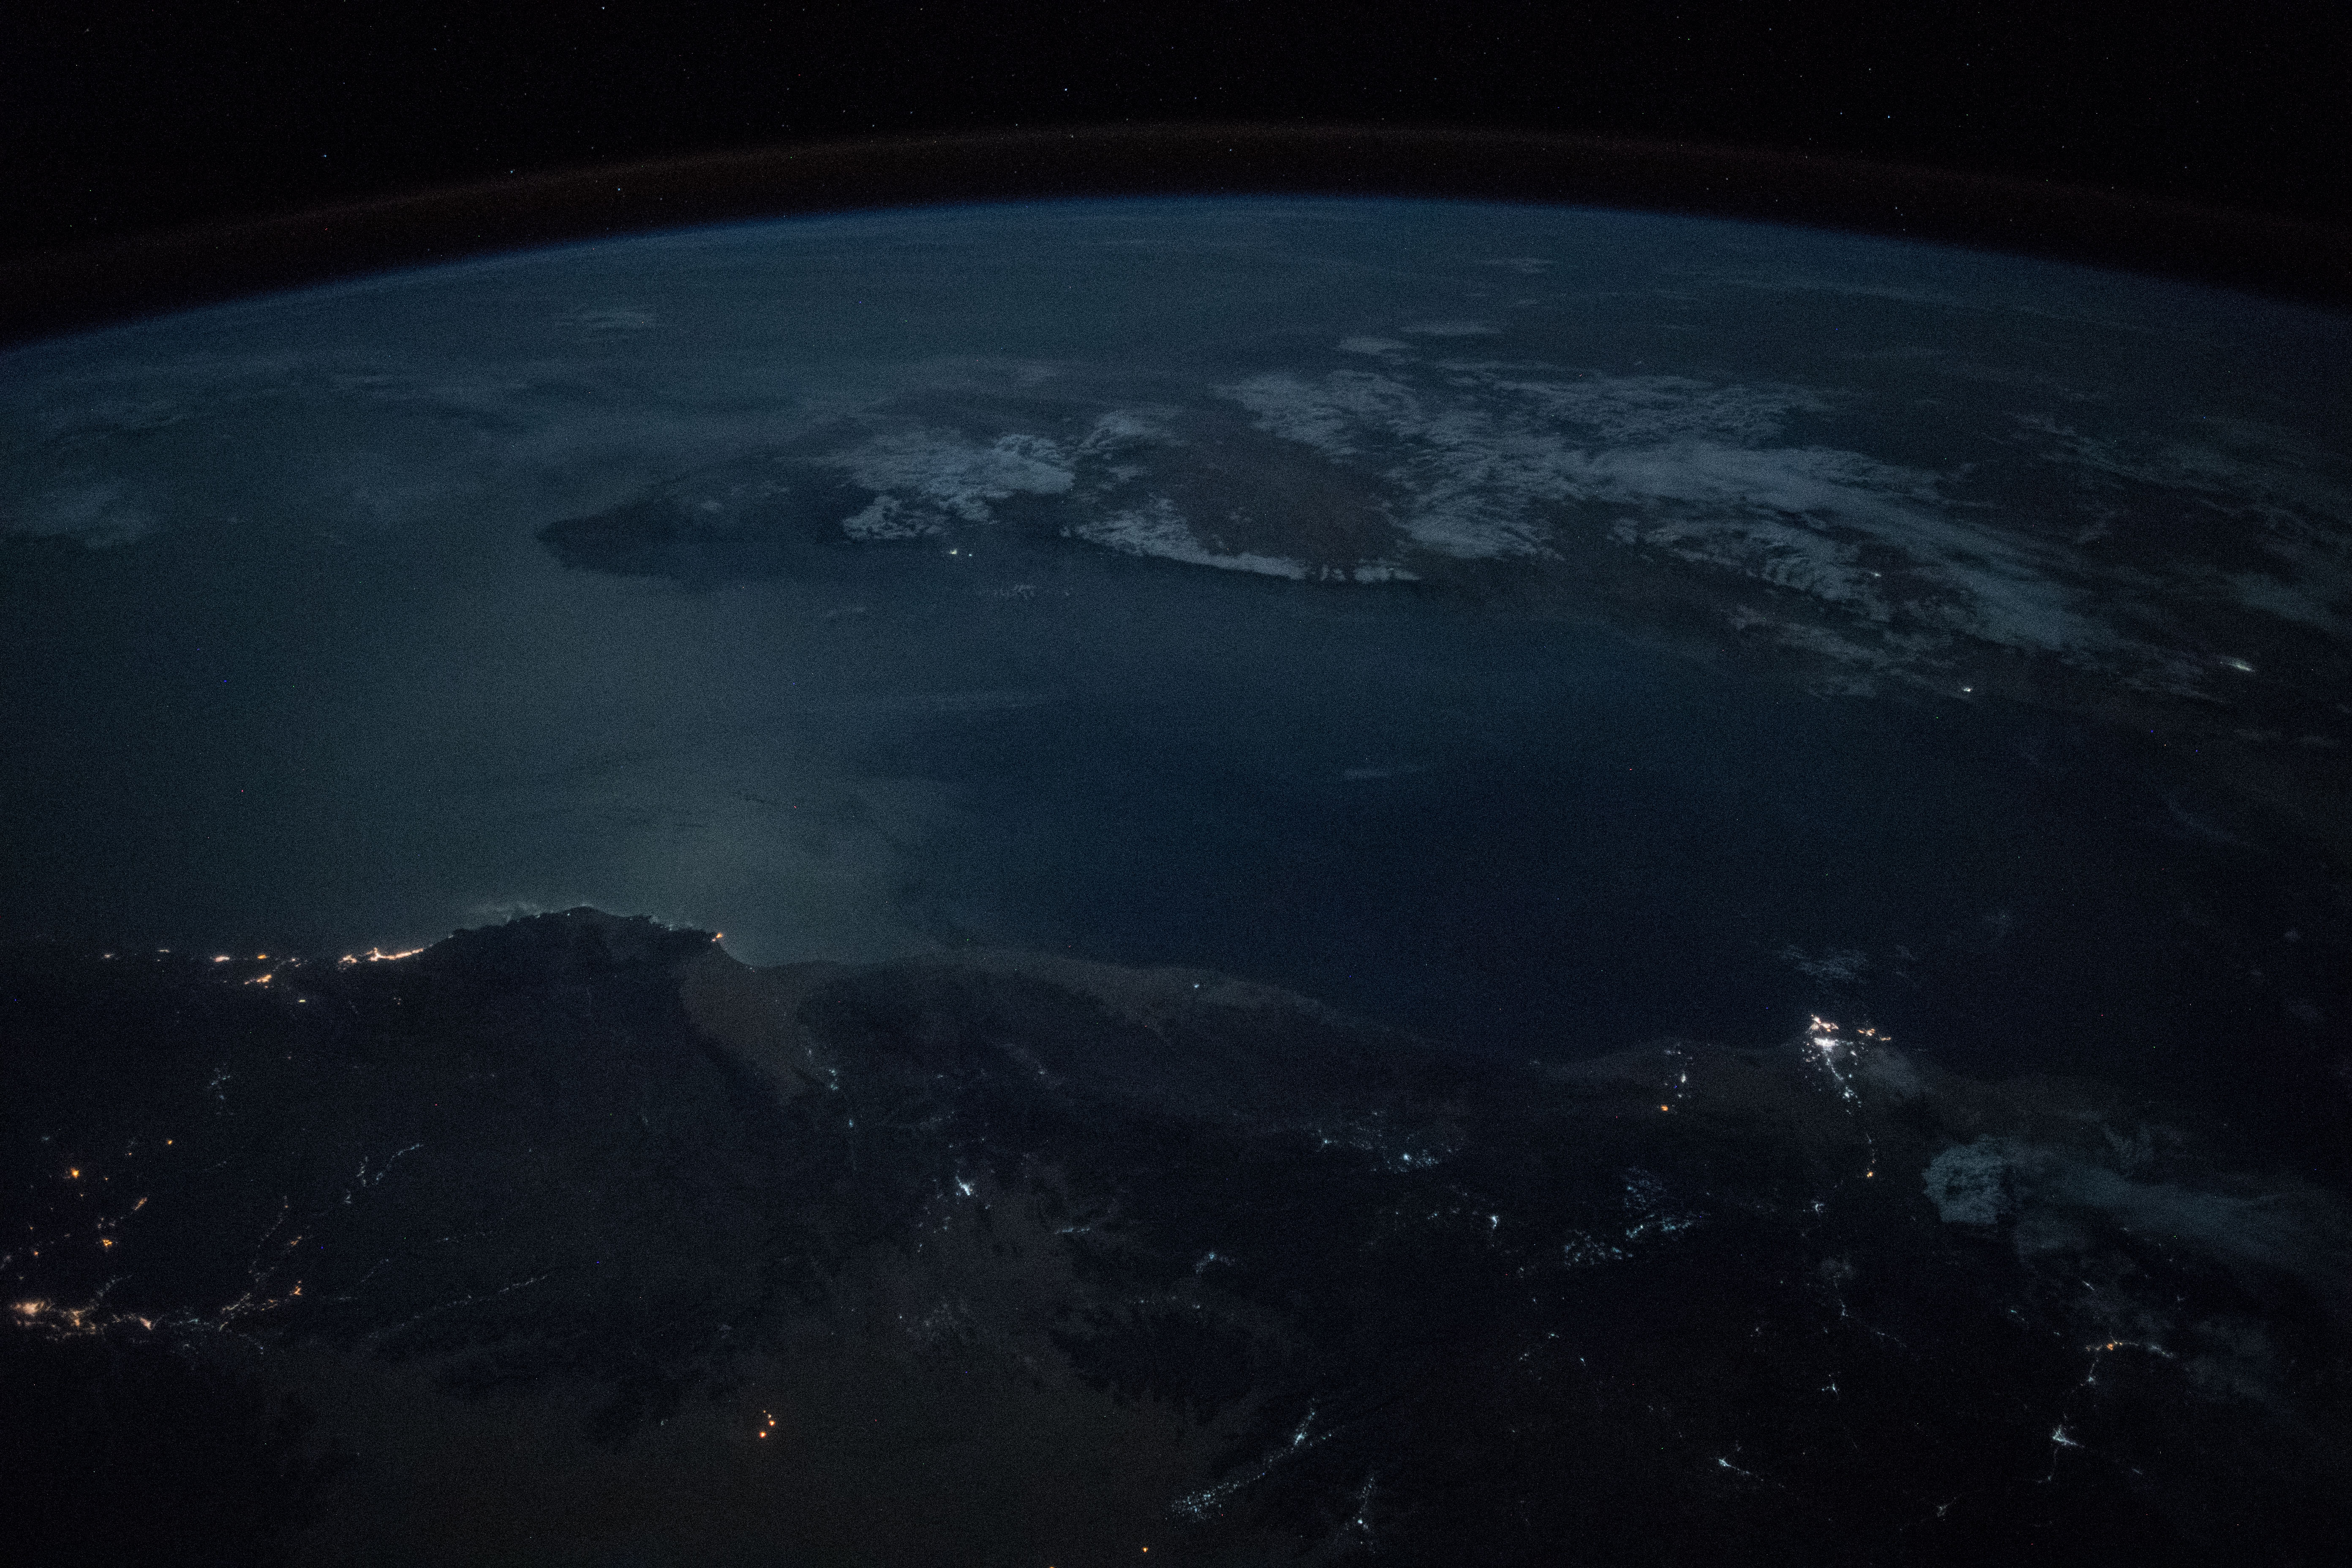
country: SOMALIA
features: OGO MOUNTAINS, COAST, GULF OF ADEN, NIGHT, EARTH LIMB
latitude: 12.5
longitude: 47.8
